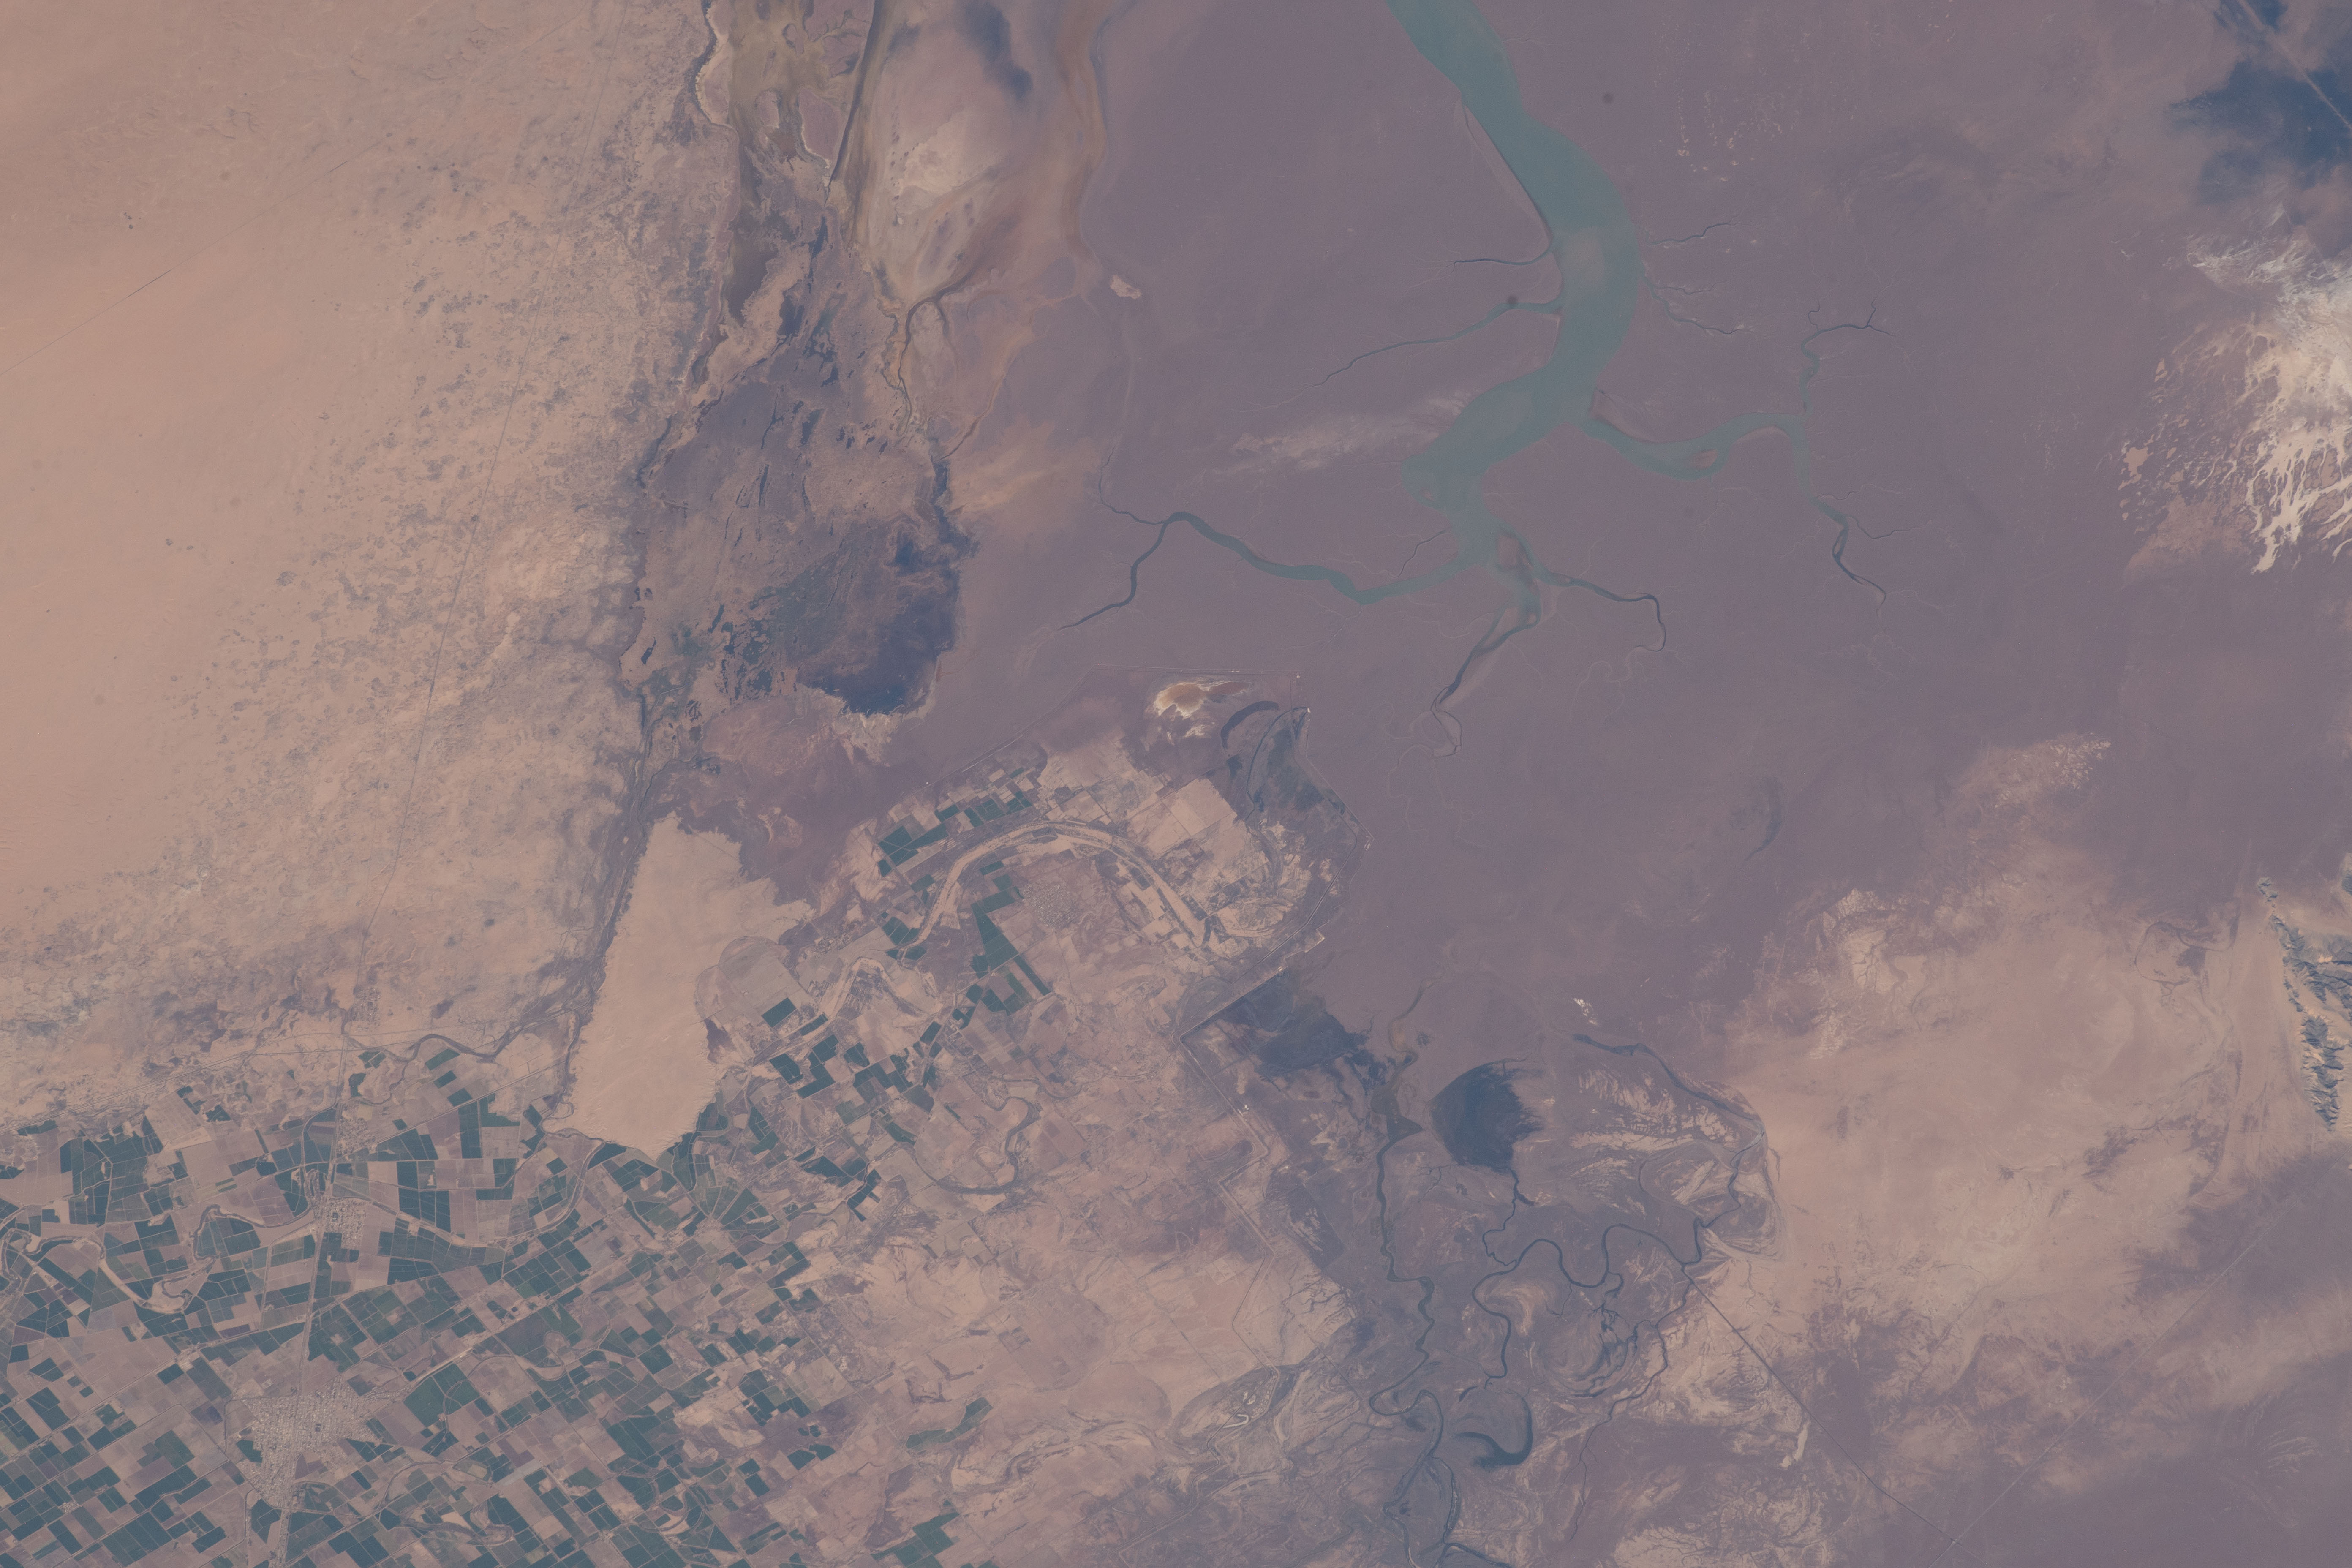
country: MEXICO
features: COLORADO RIVER, BAJA CALIFORNIA, RESERVA DE LA BIOSFERA ALTO GOLFO DE CALIFORNIA
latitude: 32.0
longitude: -115.0
